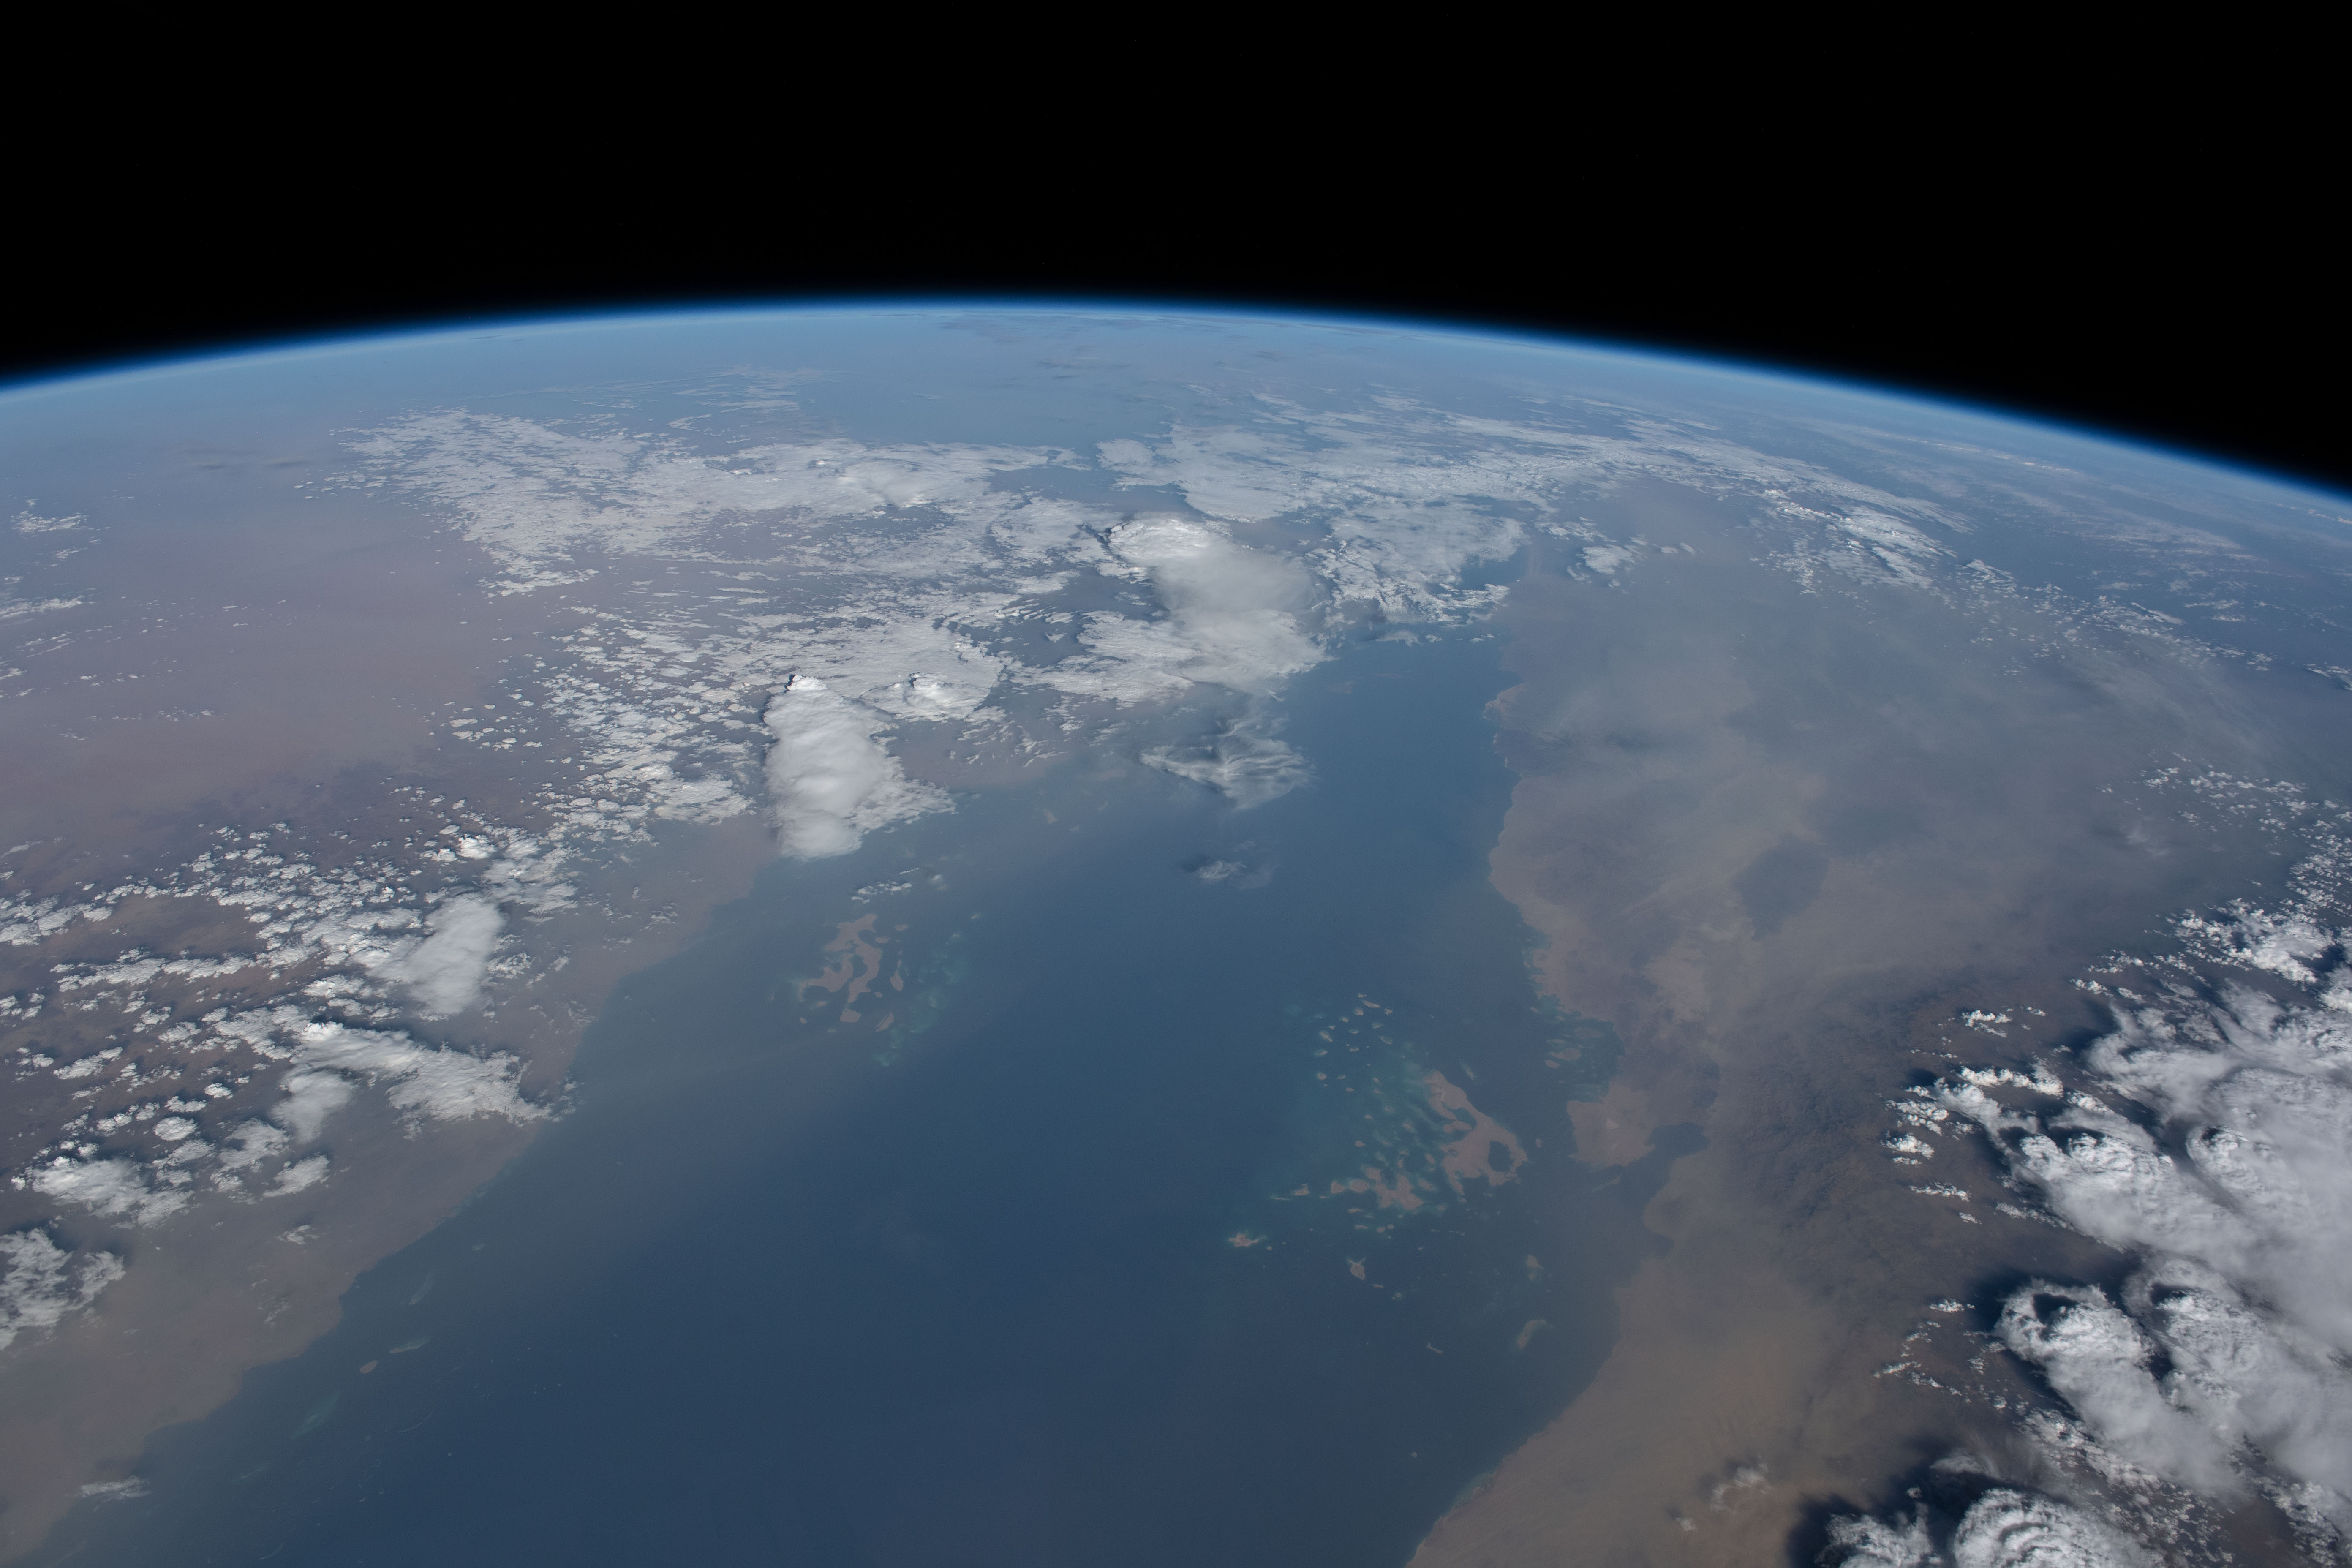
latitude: 16.0
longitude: 42.3
